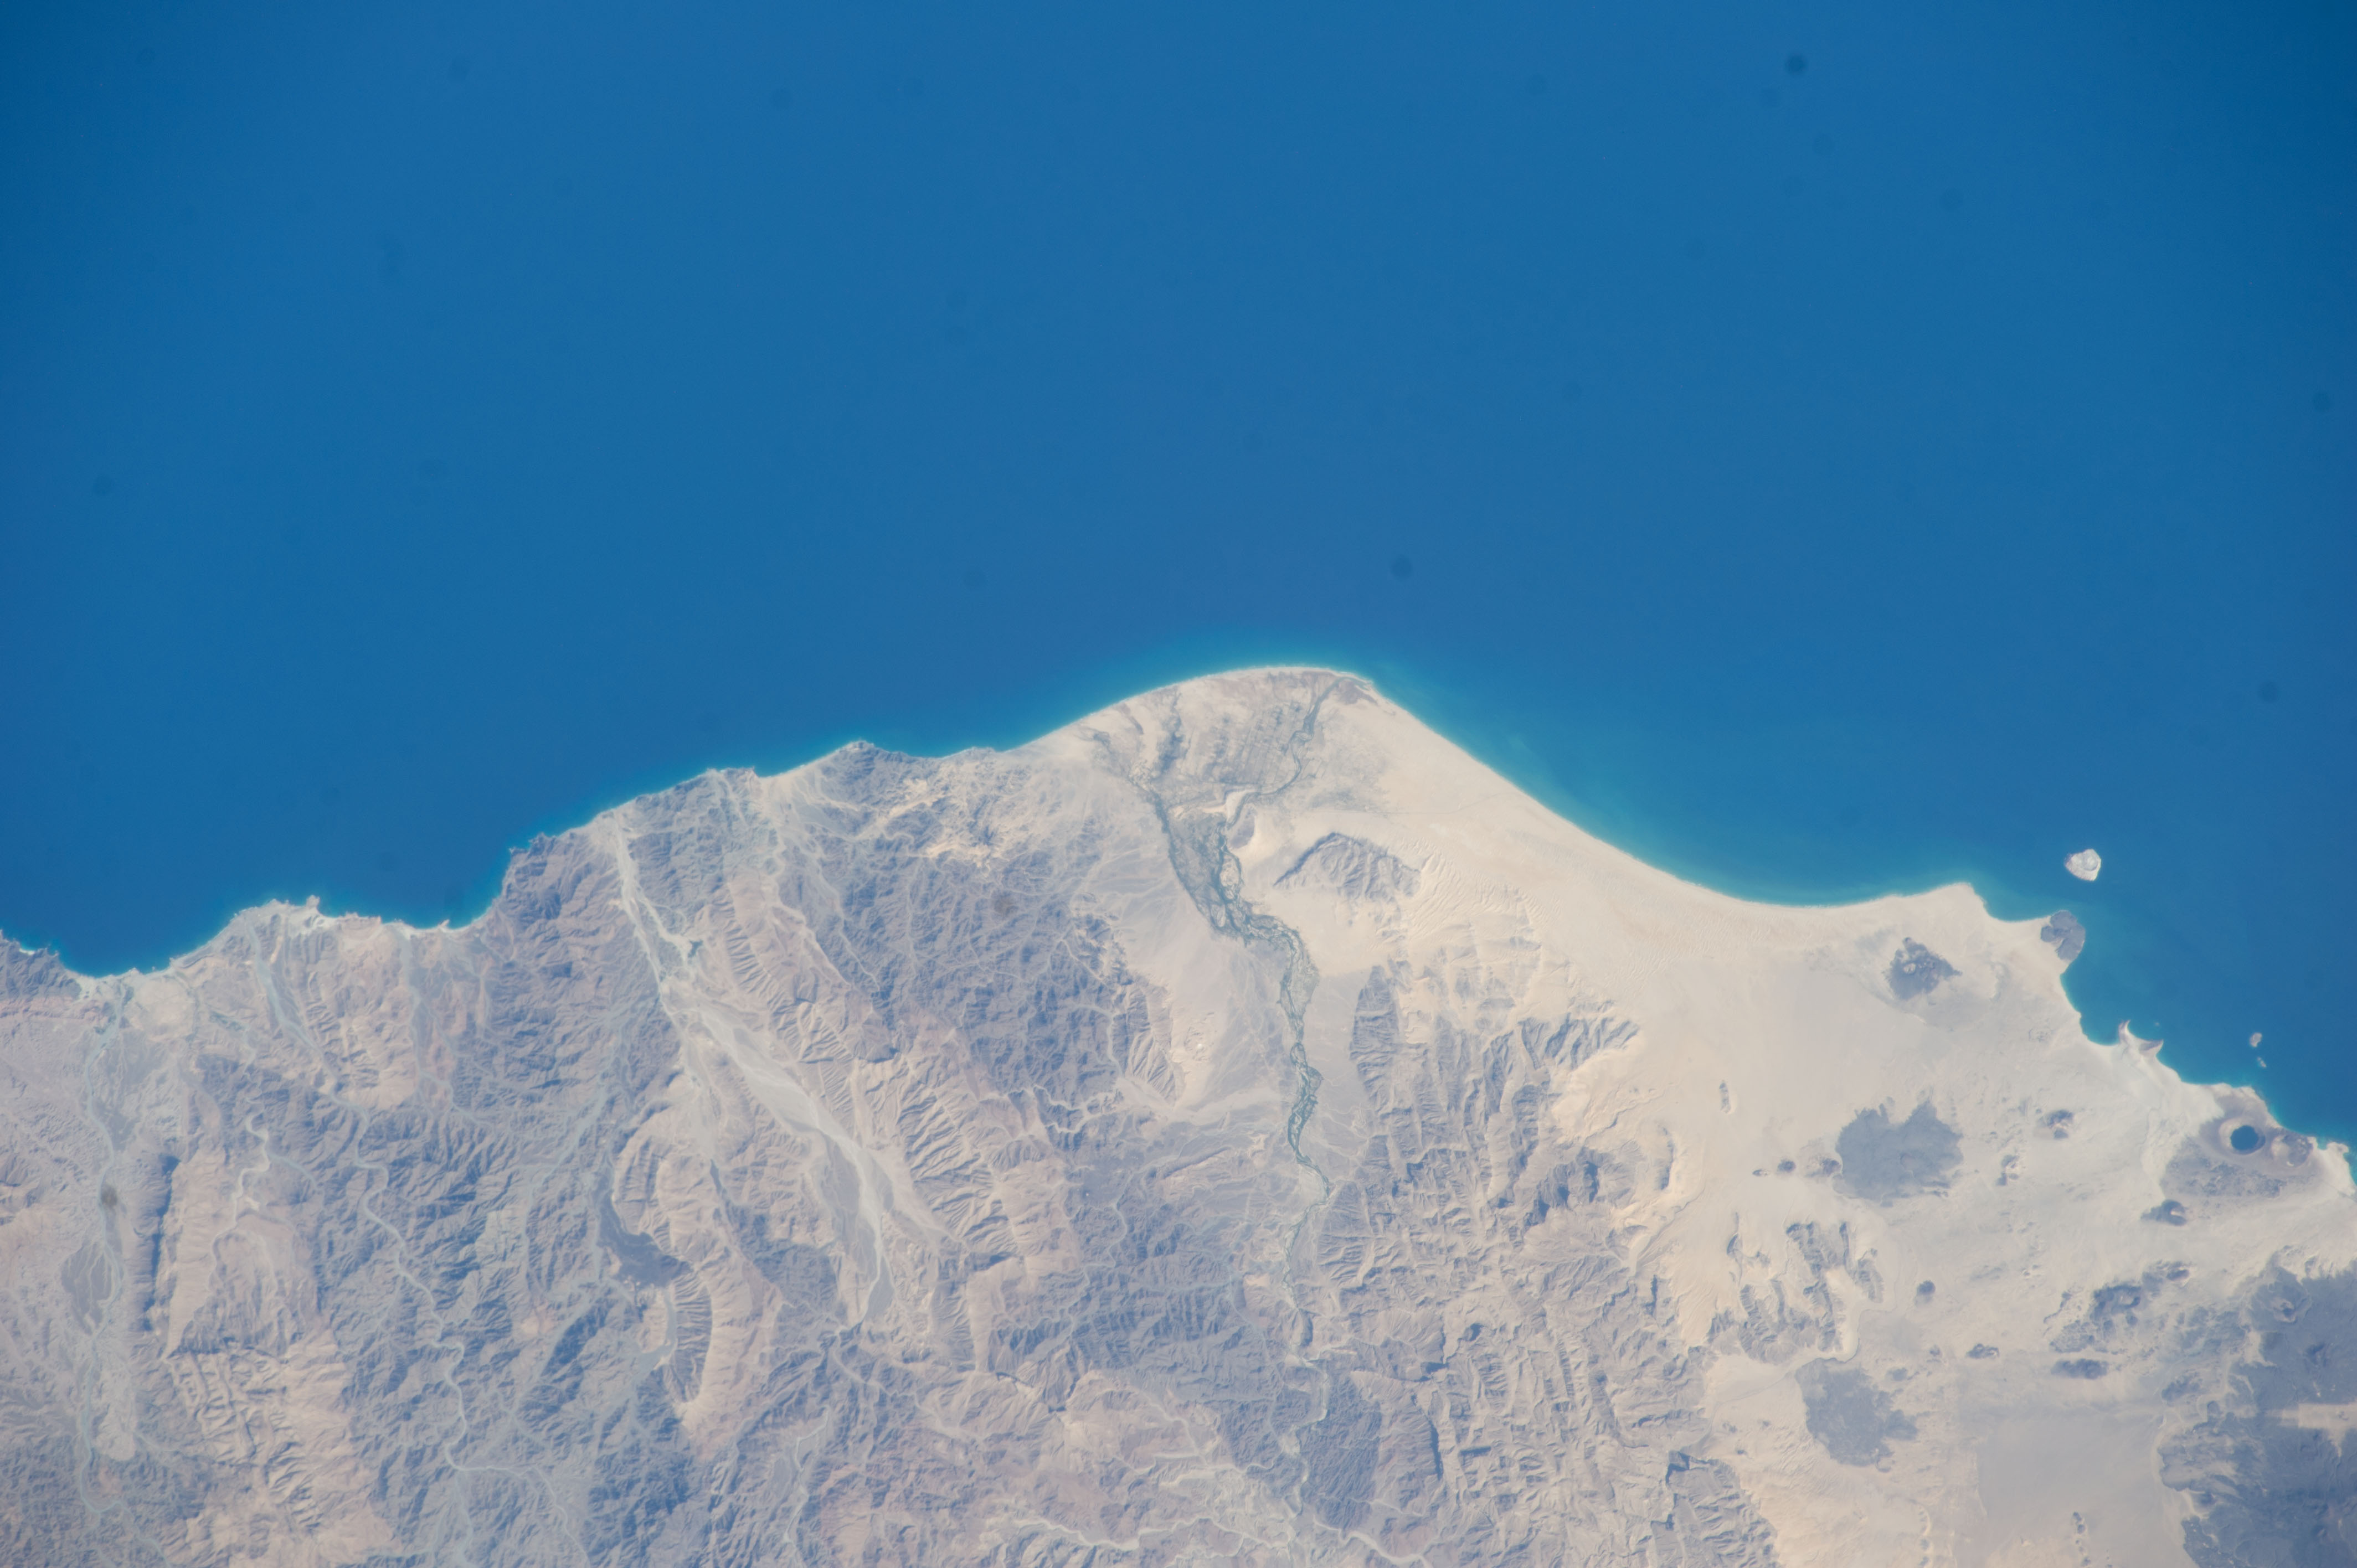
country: YEMEN
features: AS SUFAL, DESERT, WADI HAJR, GULF OF ADEN, AL MUKALLA
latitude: 14.2
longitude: 48.7
